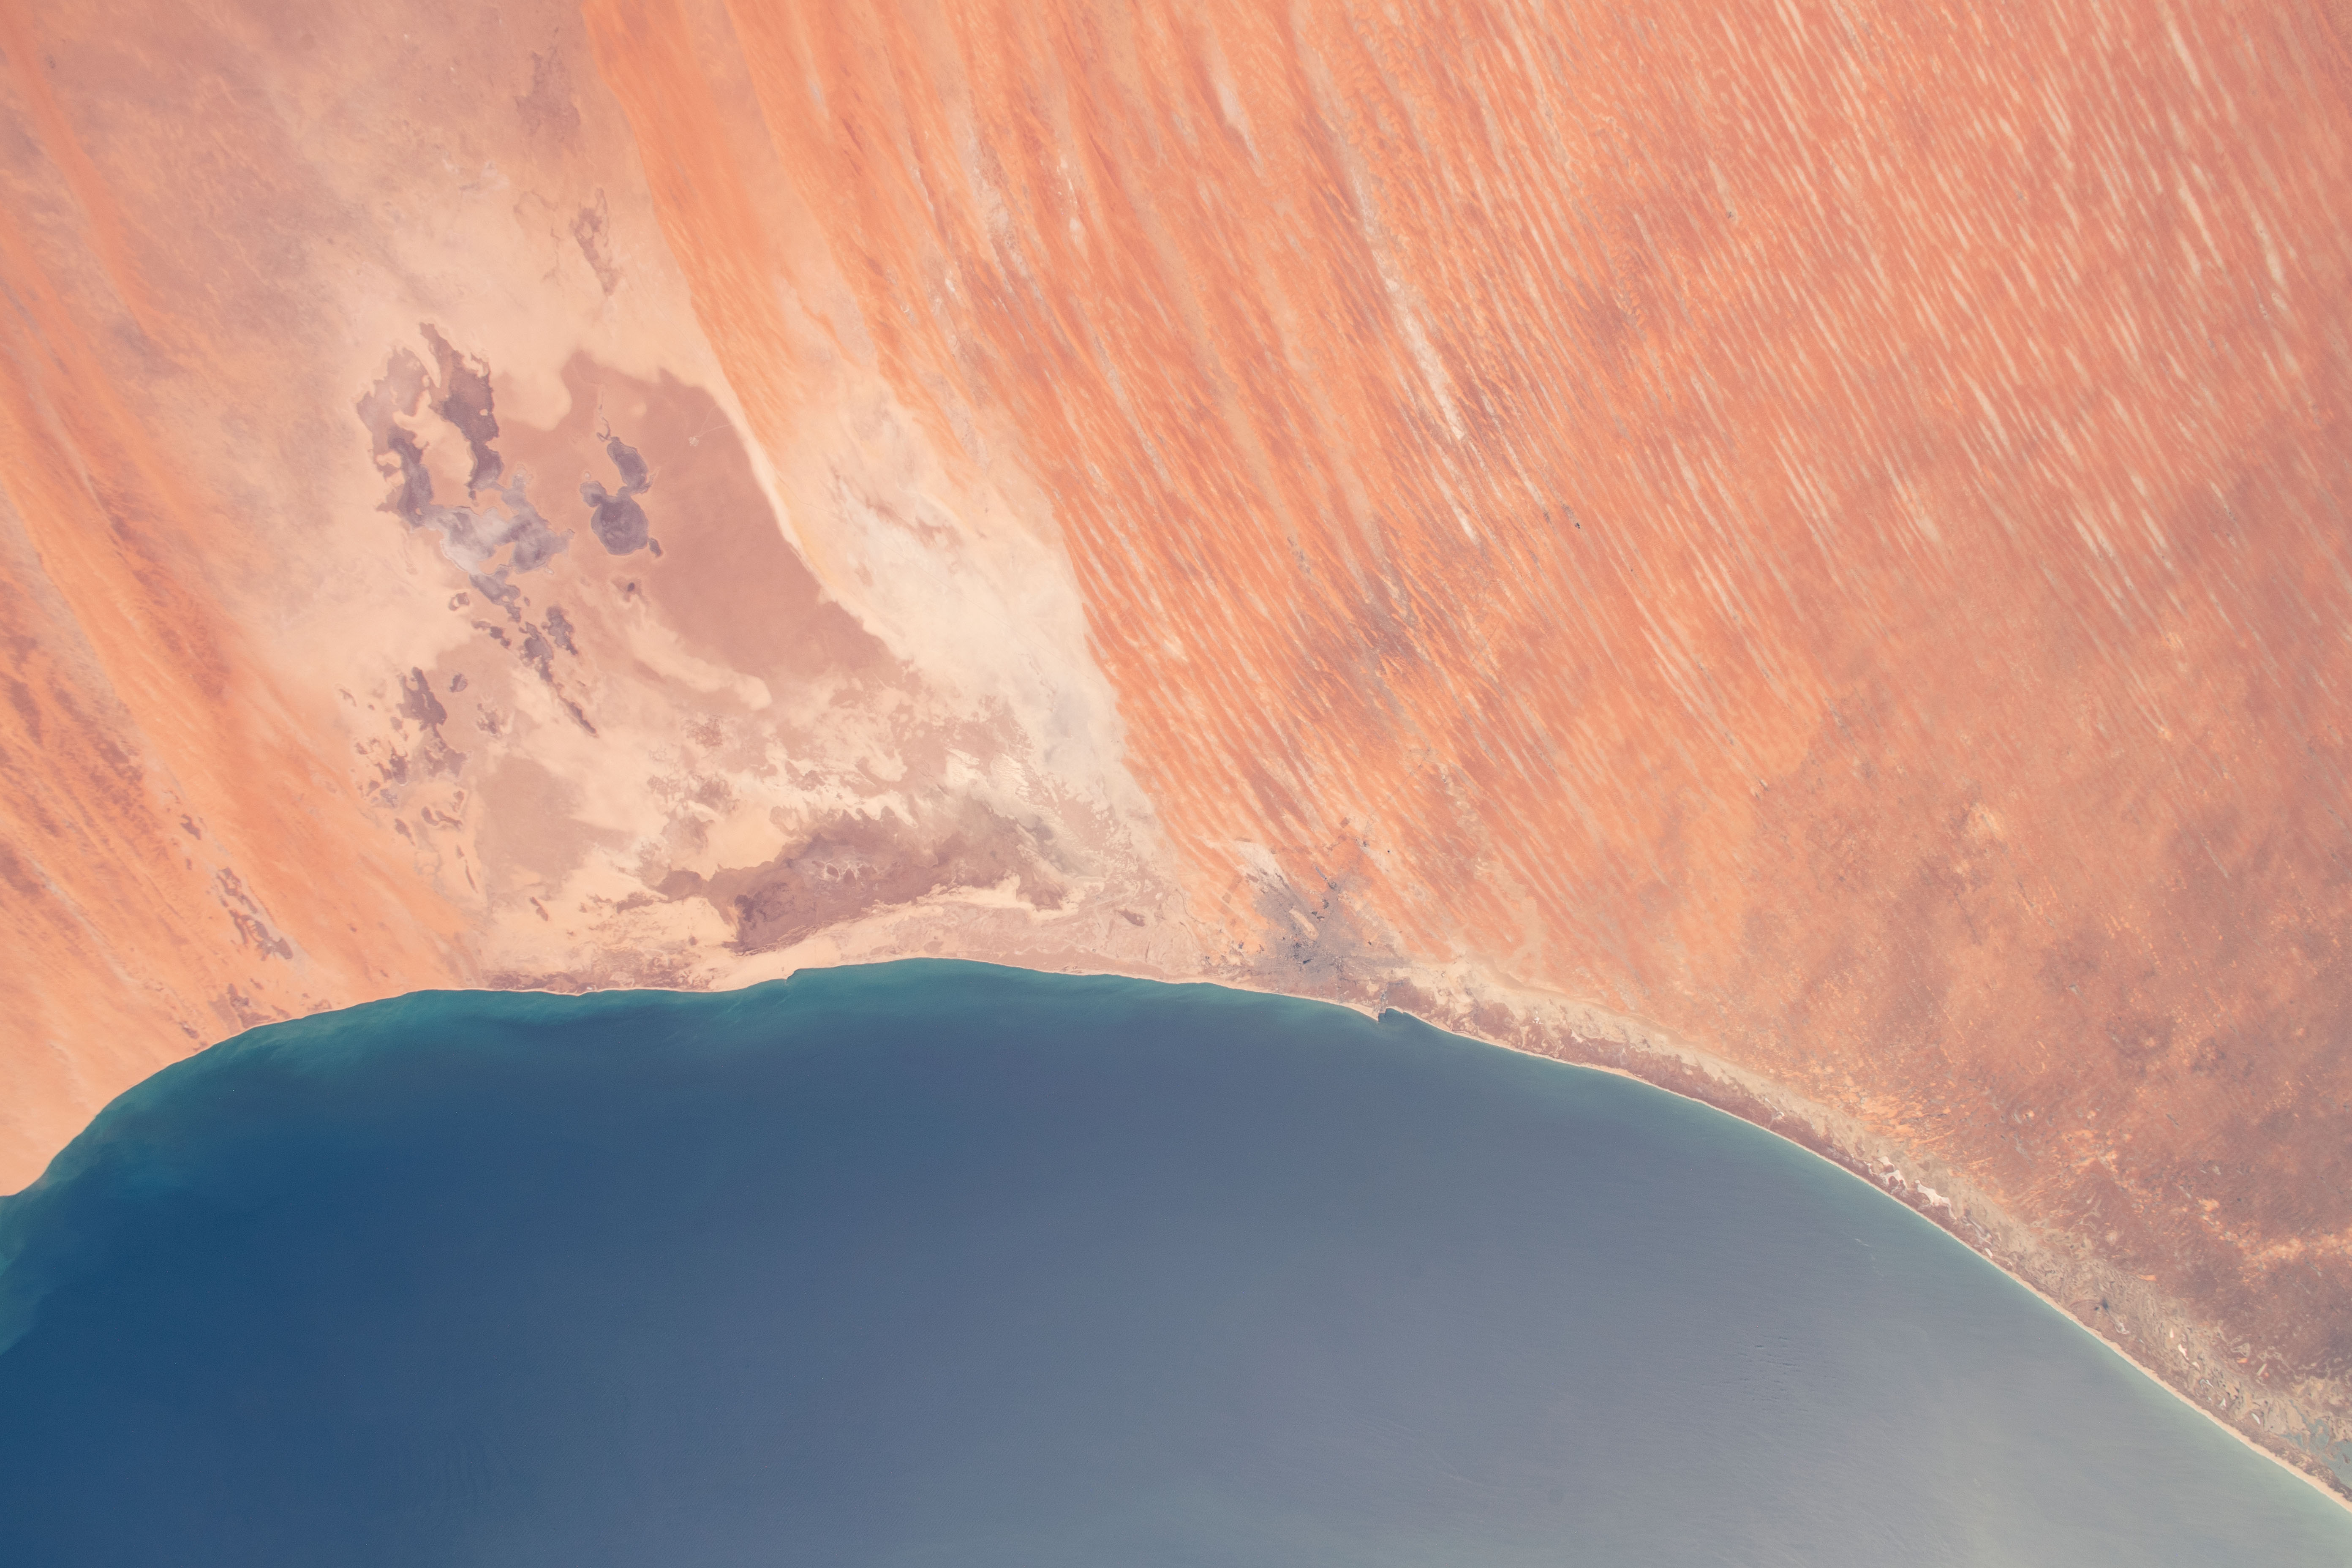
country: MAURITANIA
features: TRARZA DESERT, NOUAKCHOTT
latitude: 18.0
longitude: -16.0
